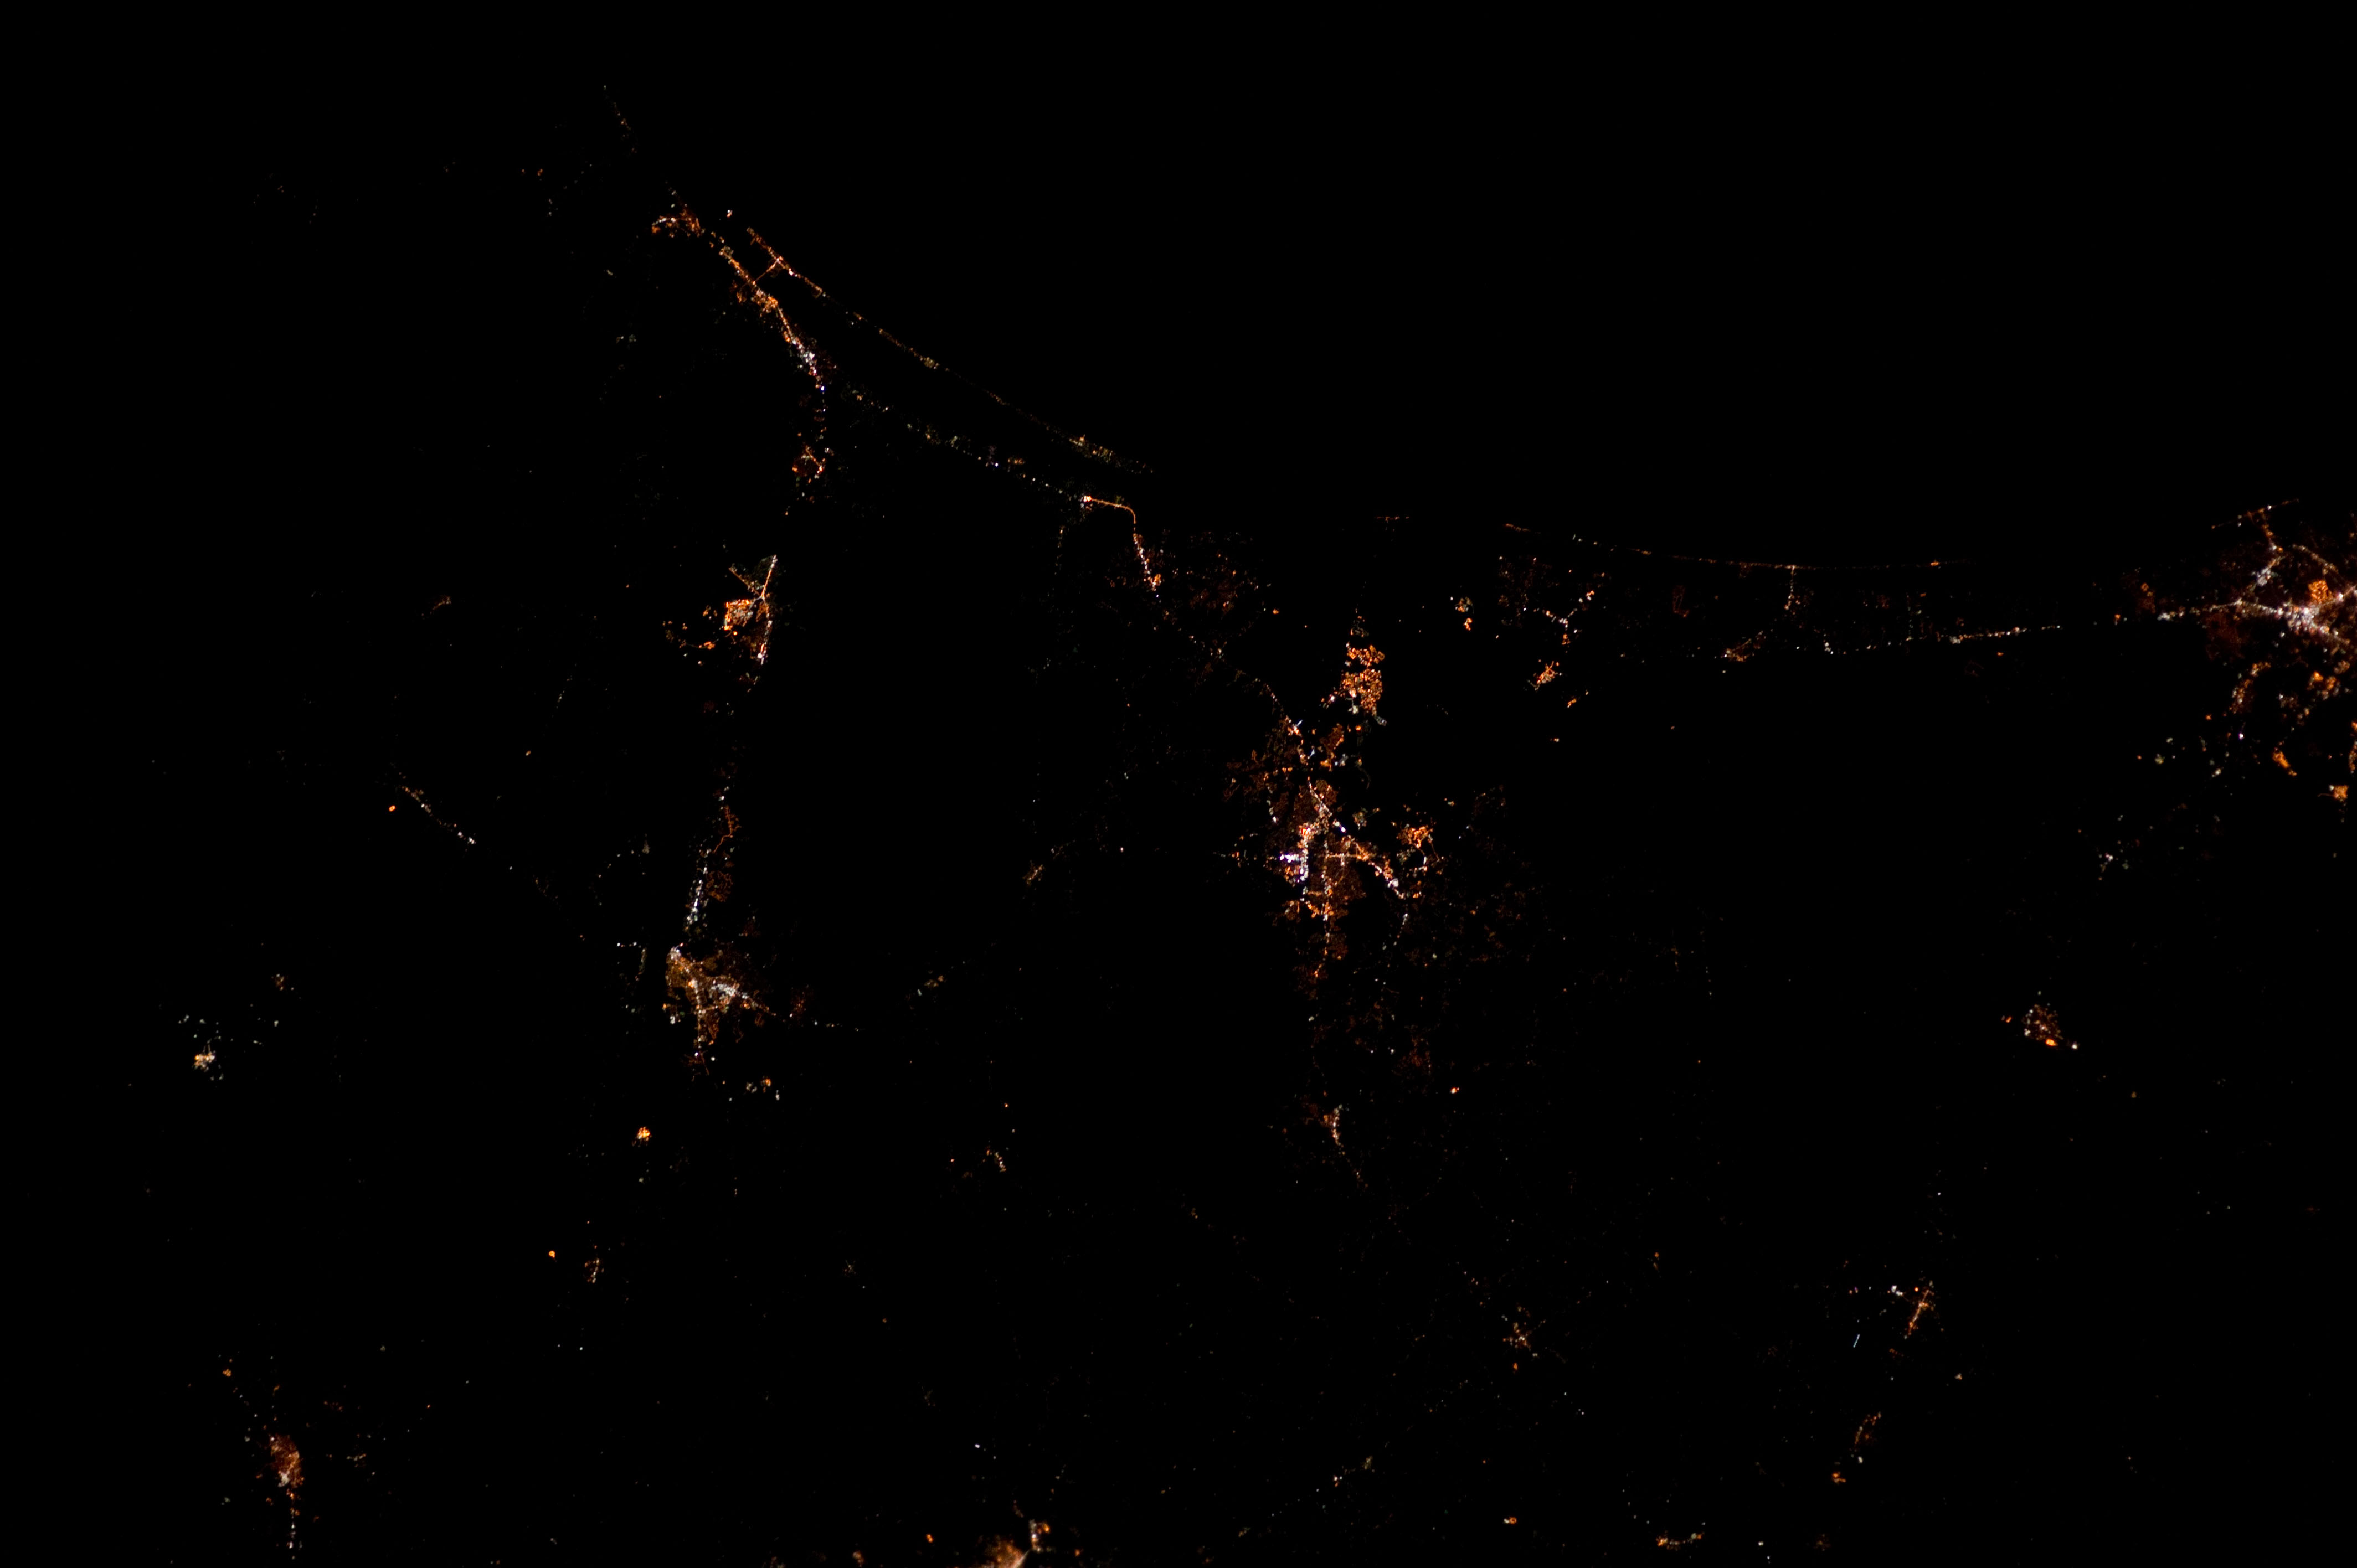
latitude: 34.7
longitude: -77.3
